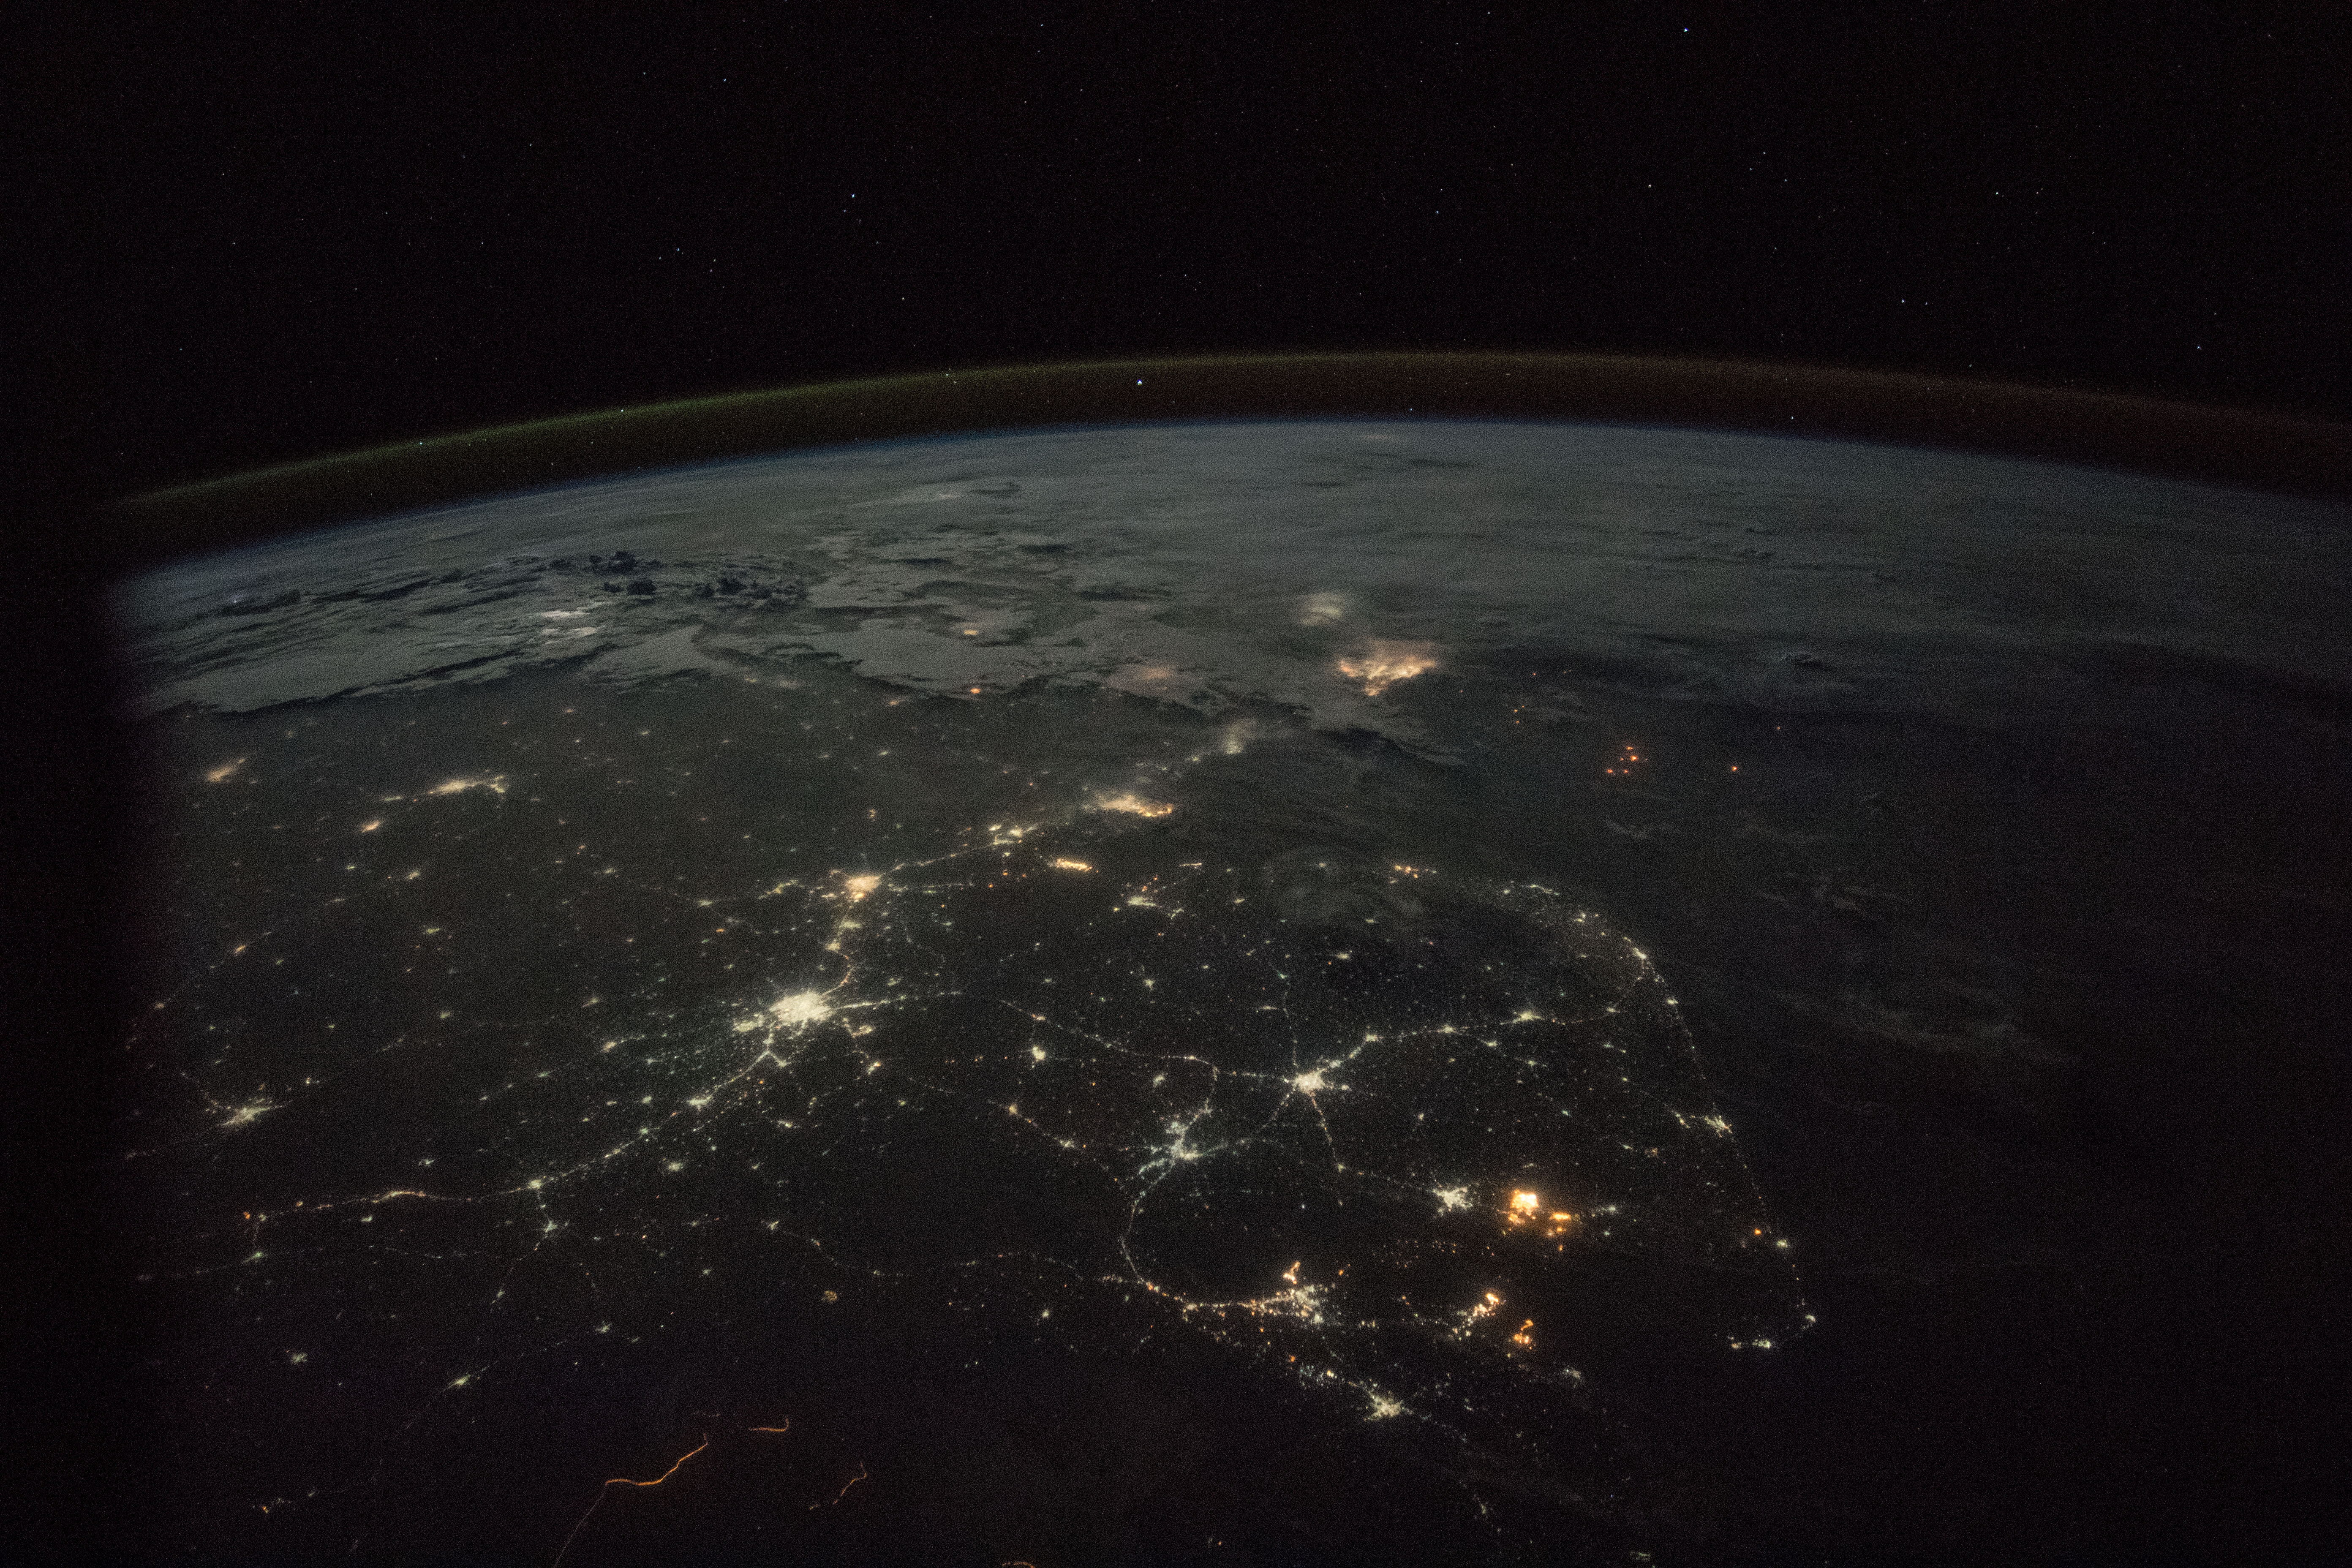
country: INDIA
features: DARK EARTHOBS, PAKISTAN, AHMEDABAD
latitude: 19.5
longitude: 73.0
